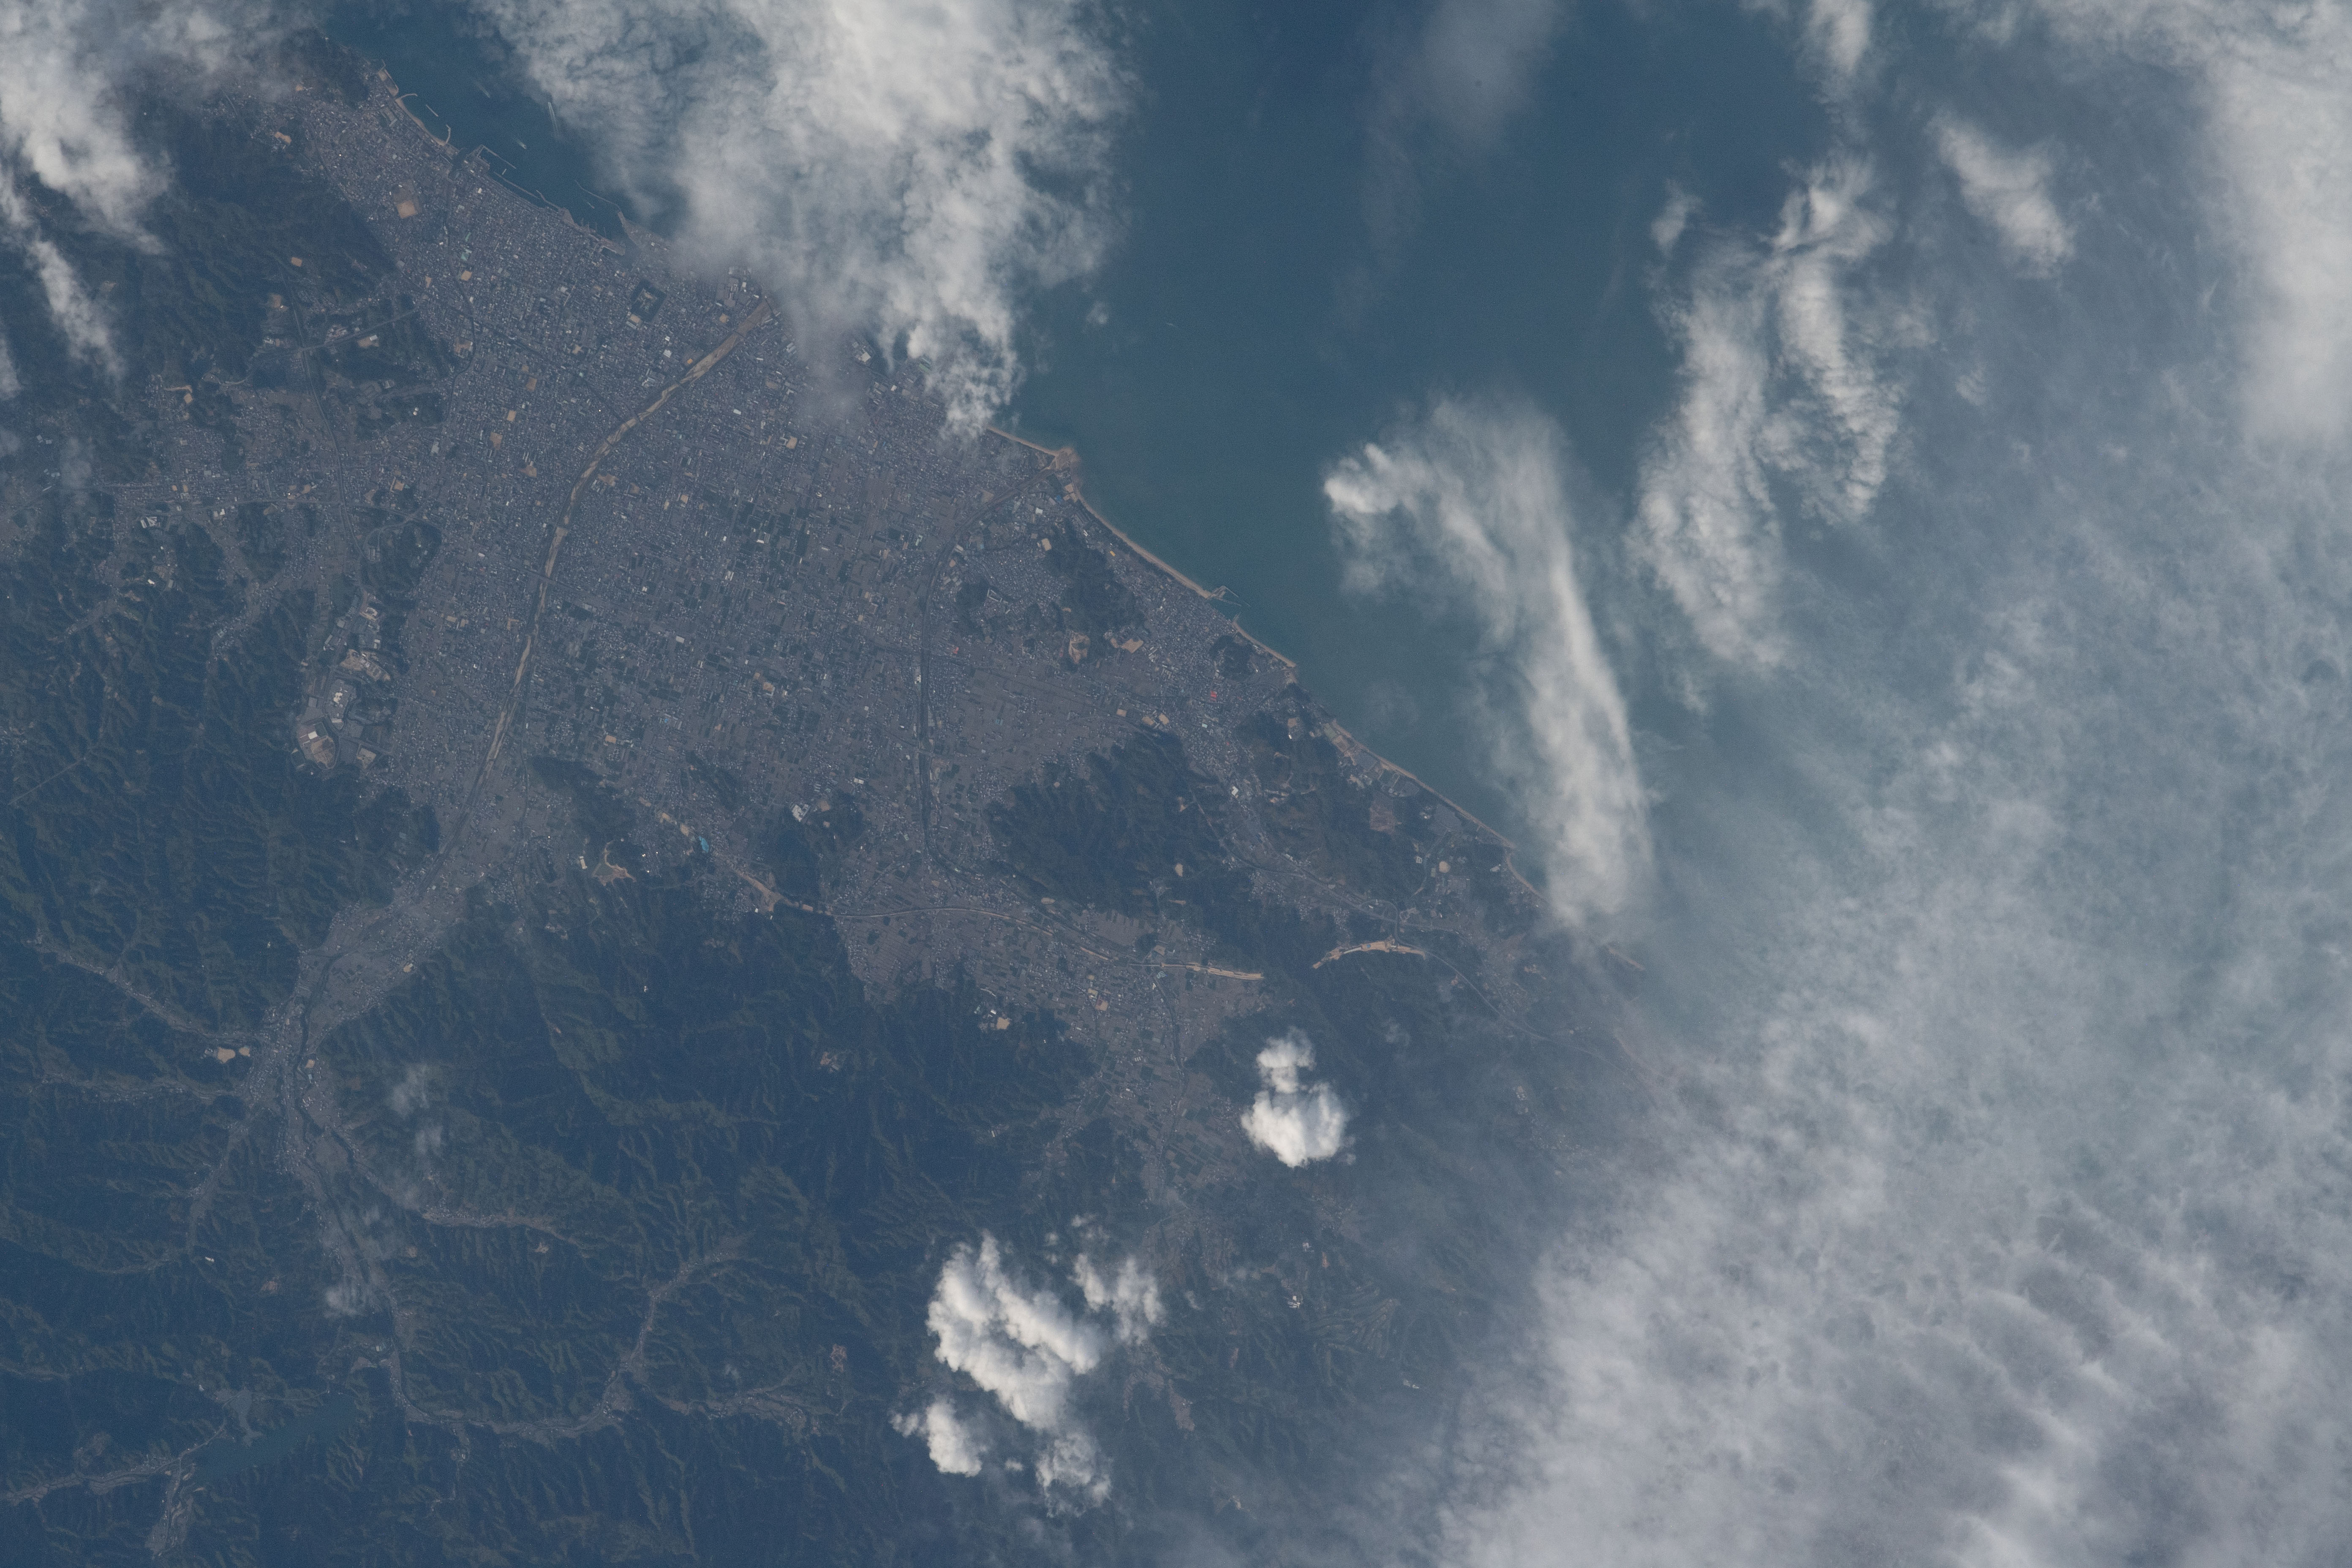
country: JAPAN
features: IMABARI CITY
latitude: 34.0
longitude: 133.1
